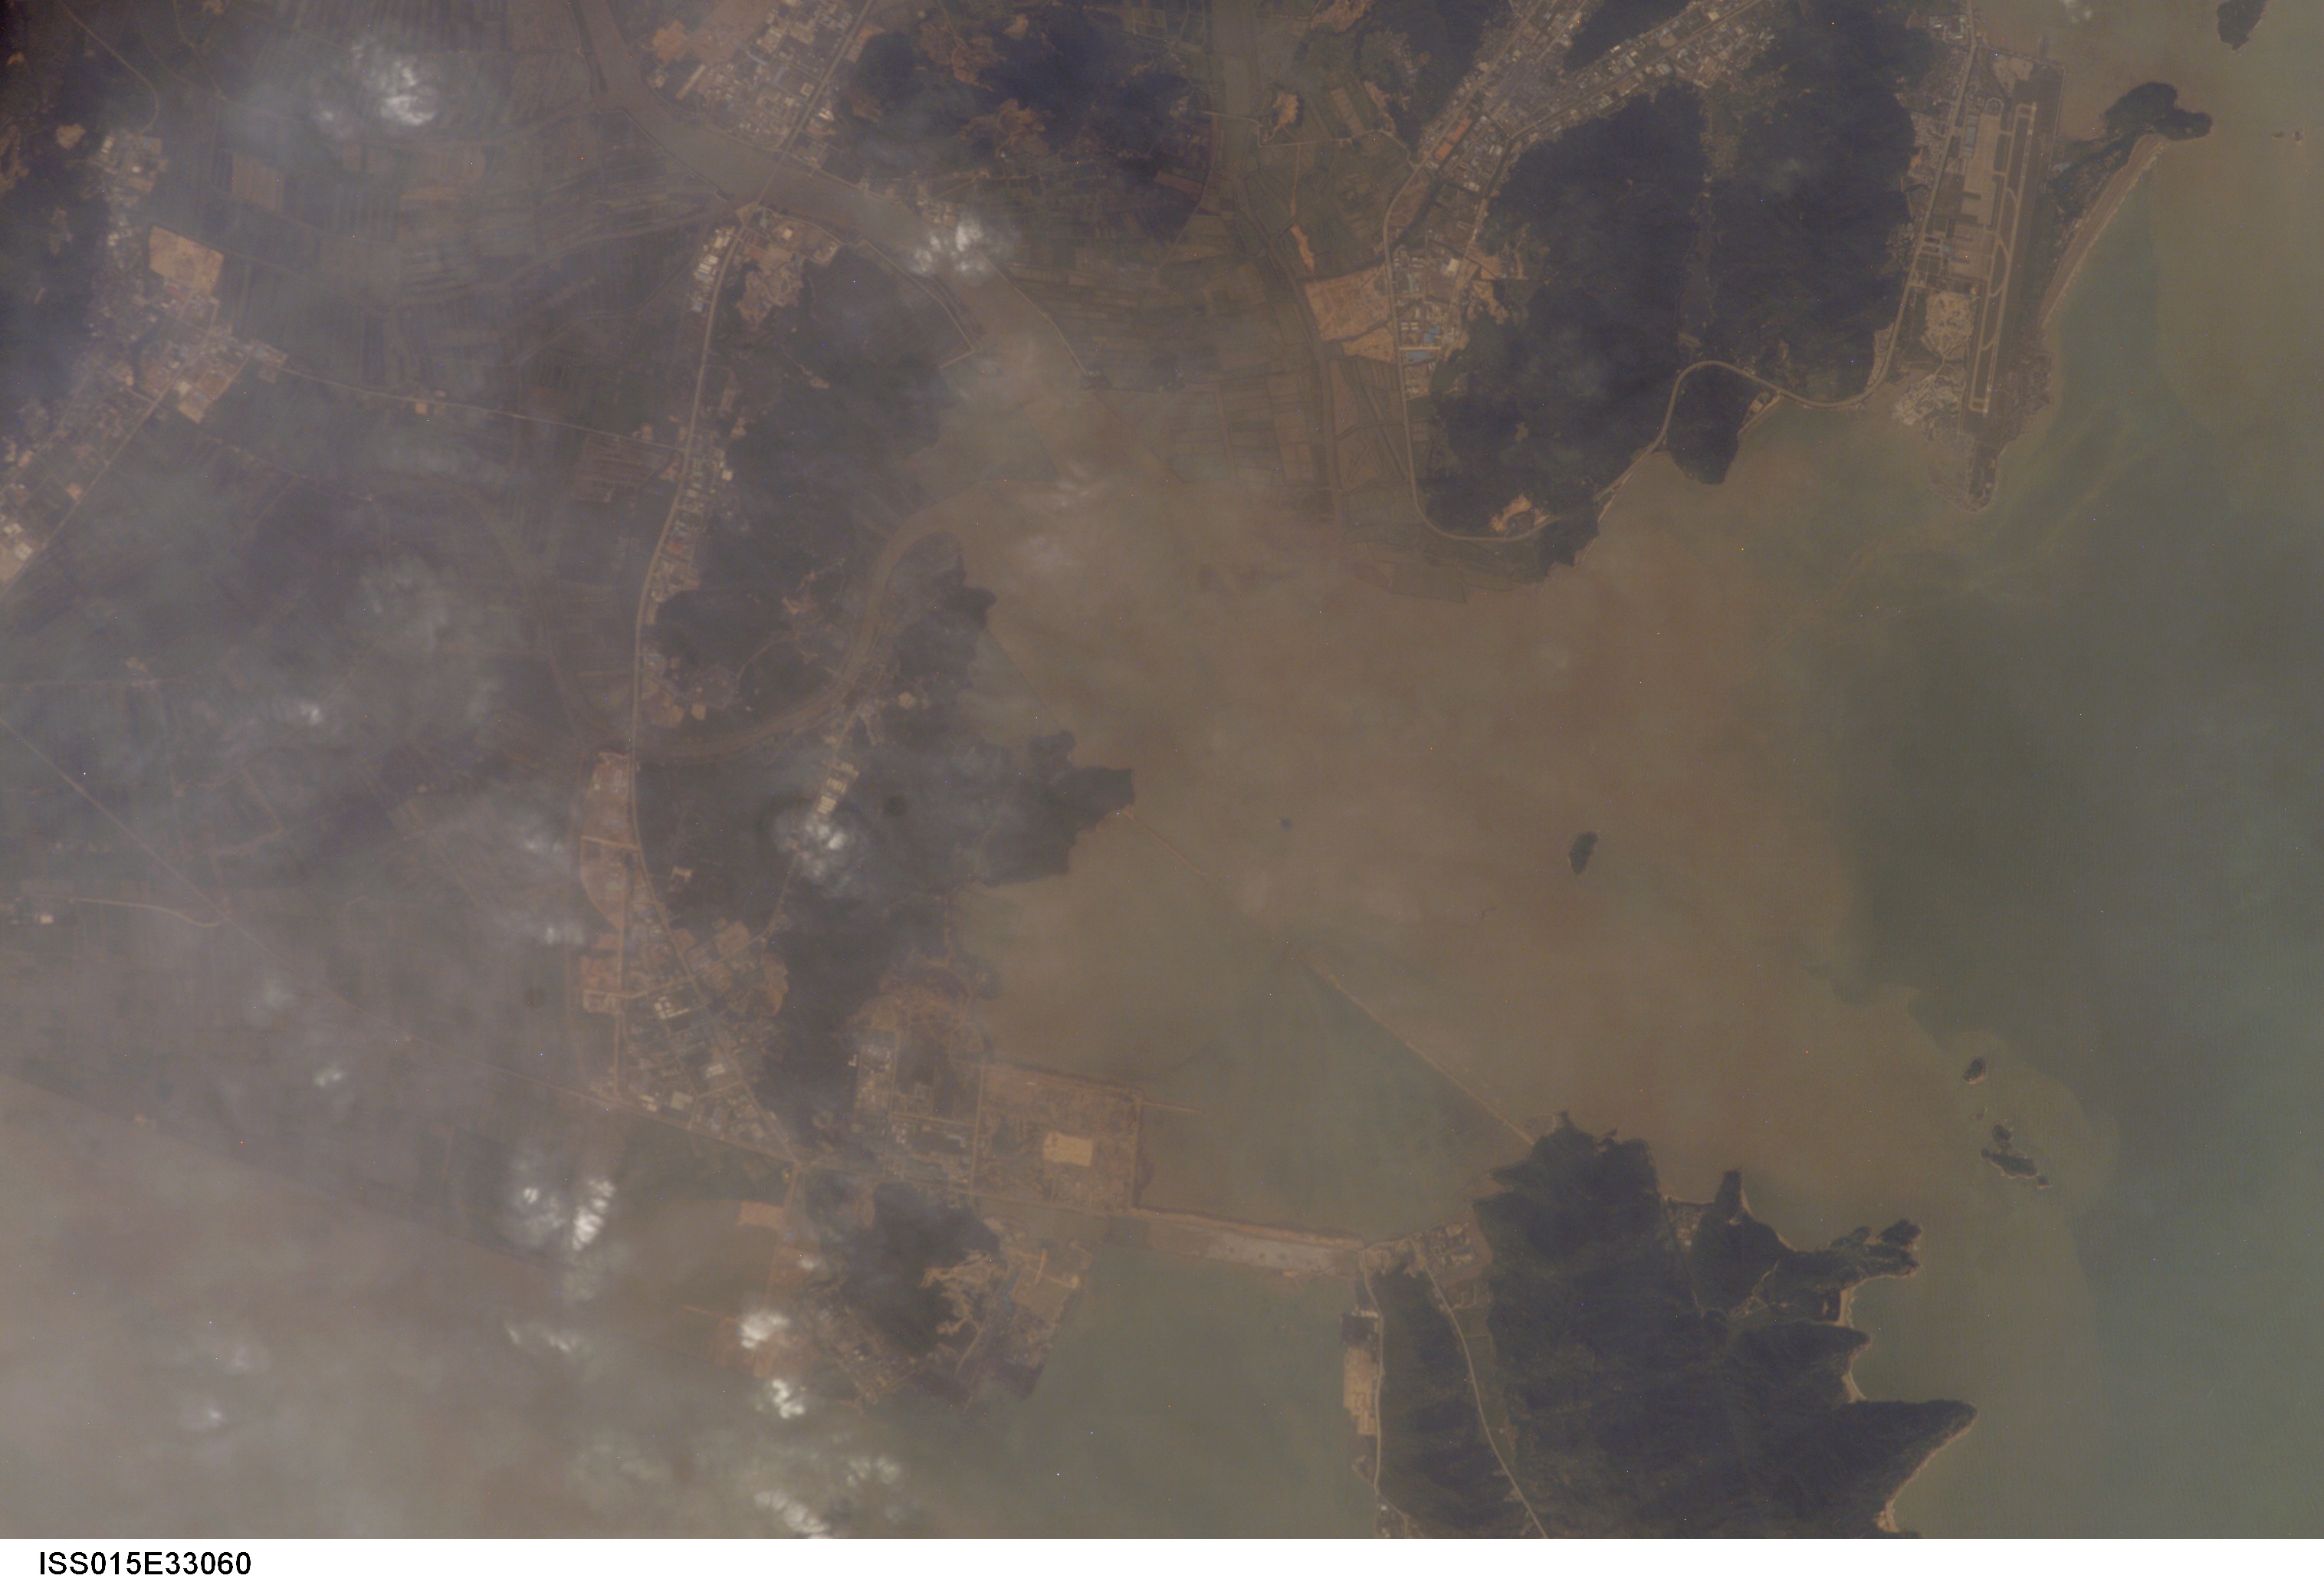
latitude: 22.0
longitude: 113.3
